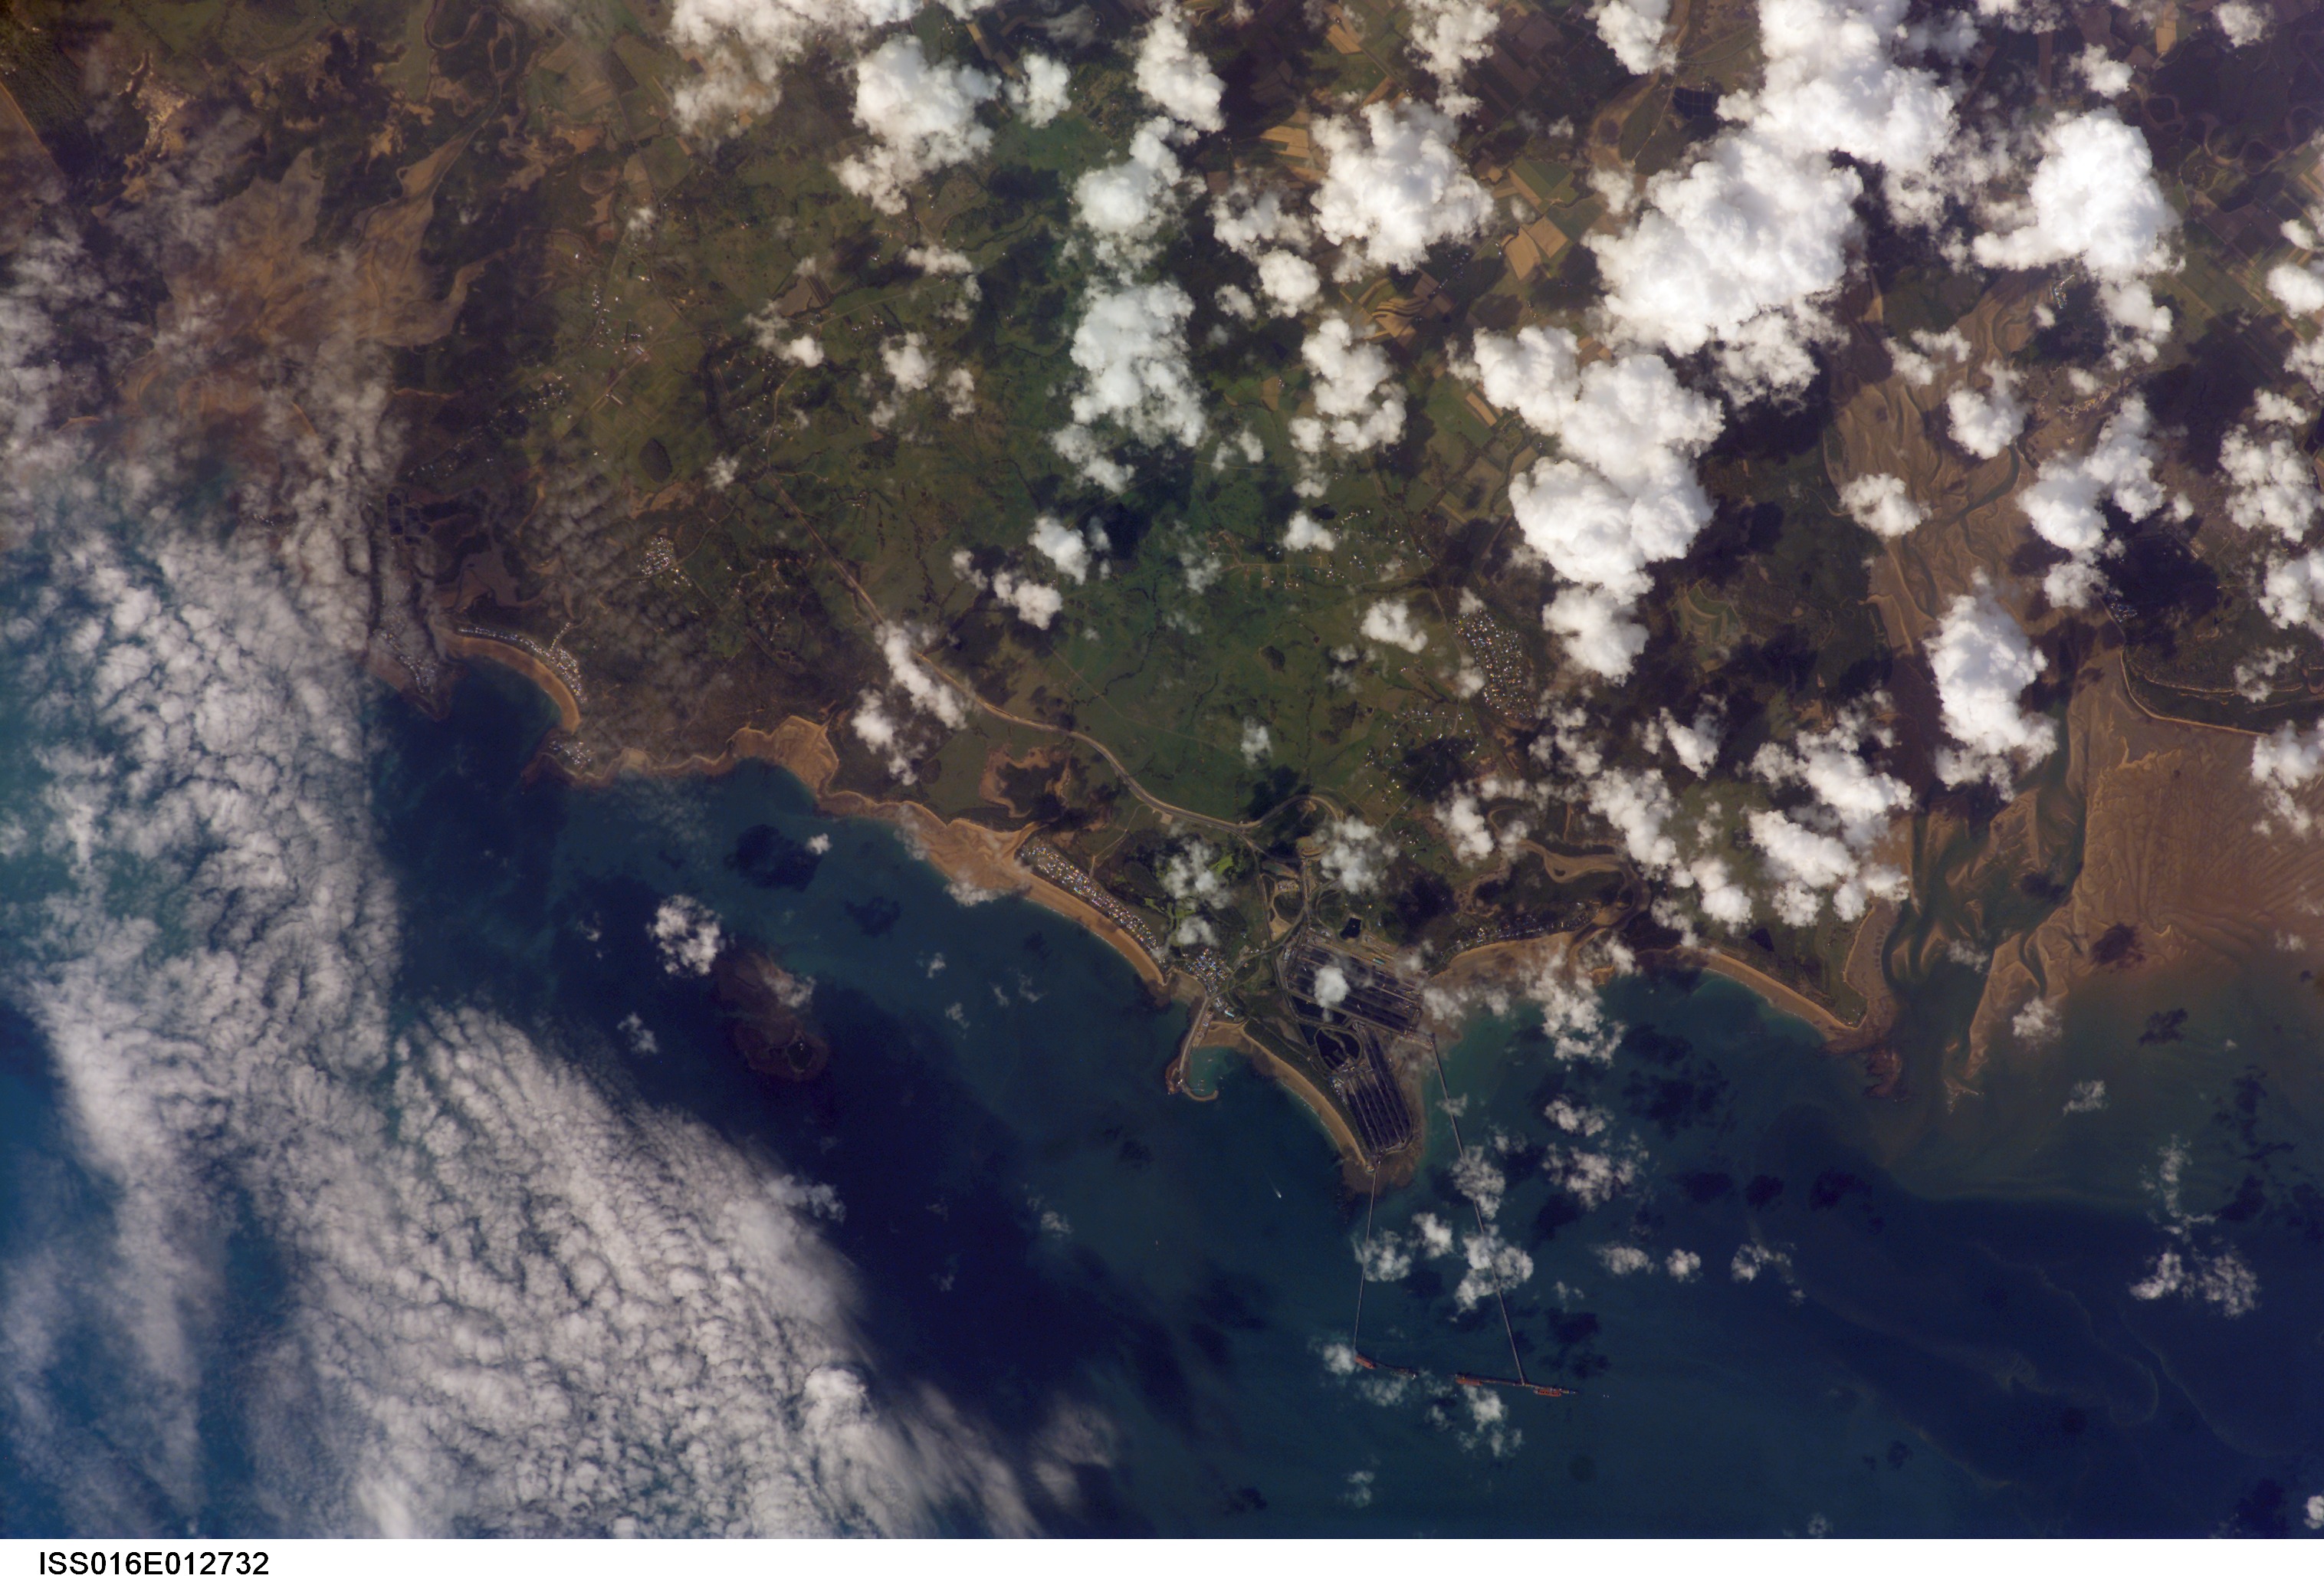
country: AUSTRALIA-Q
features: HALF TIDE BEACH, SANDRINGHAM B.
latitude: -21.3
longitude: 149.3
